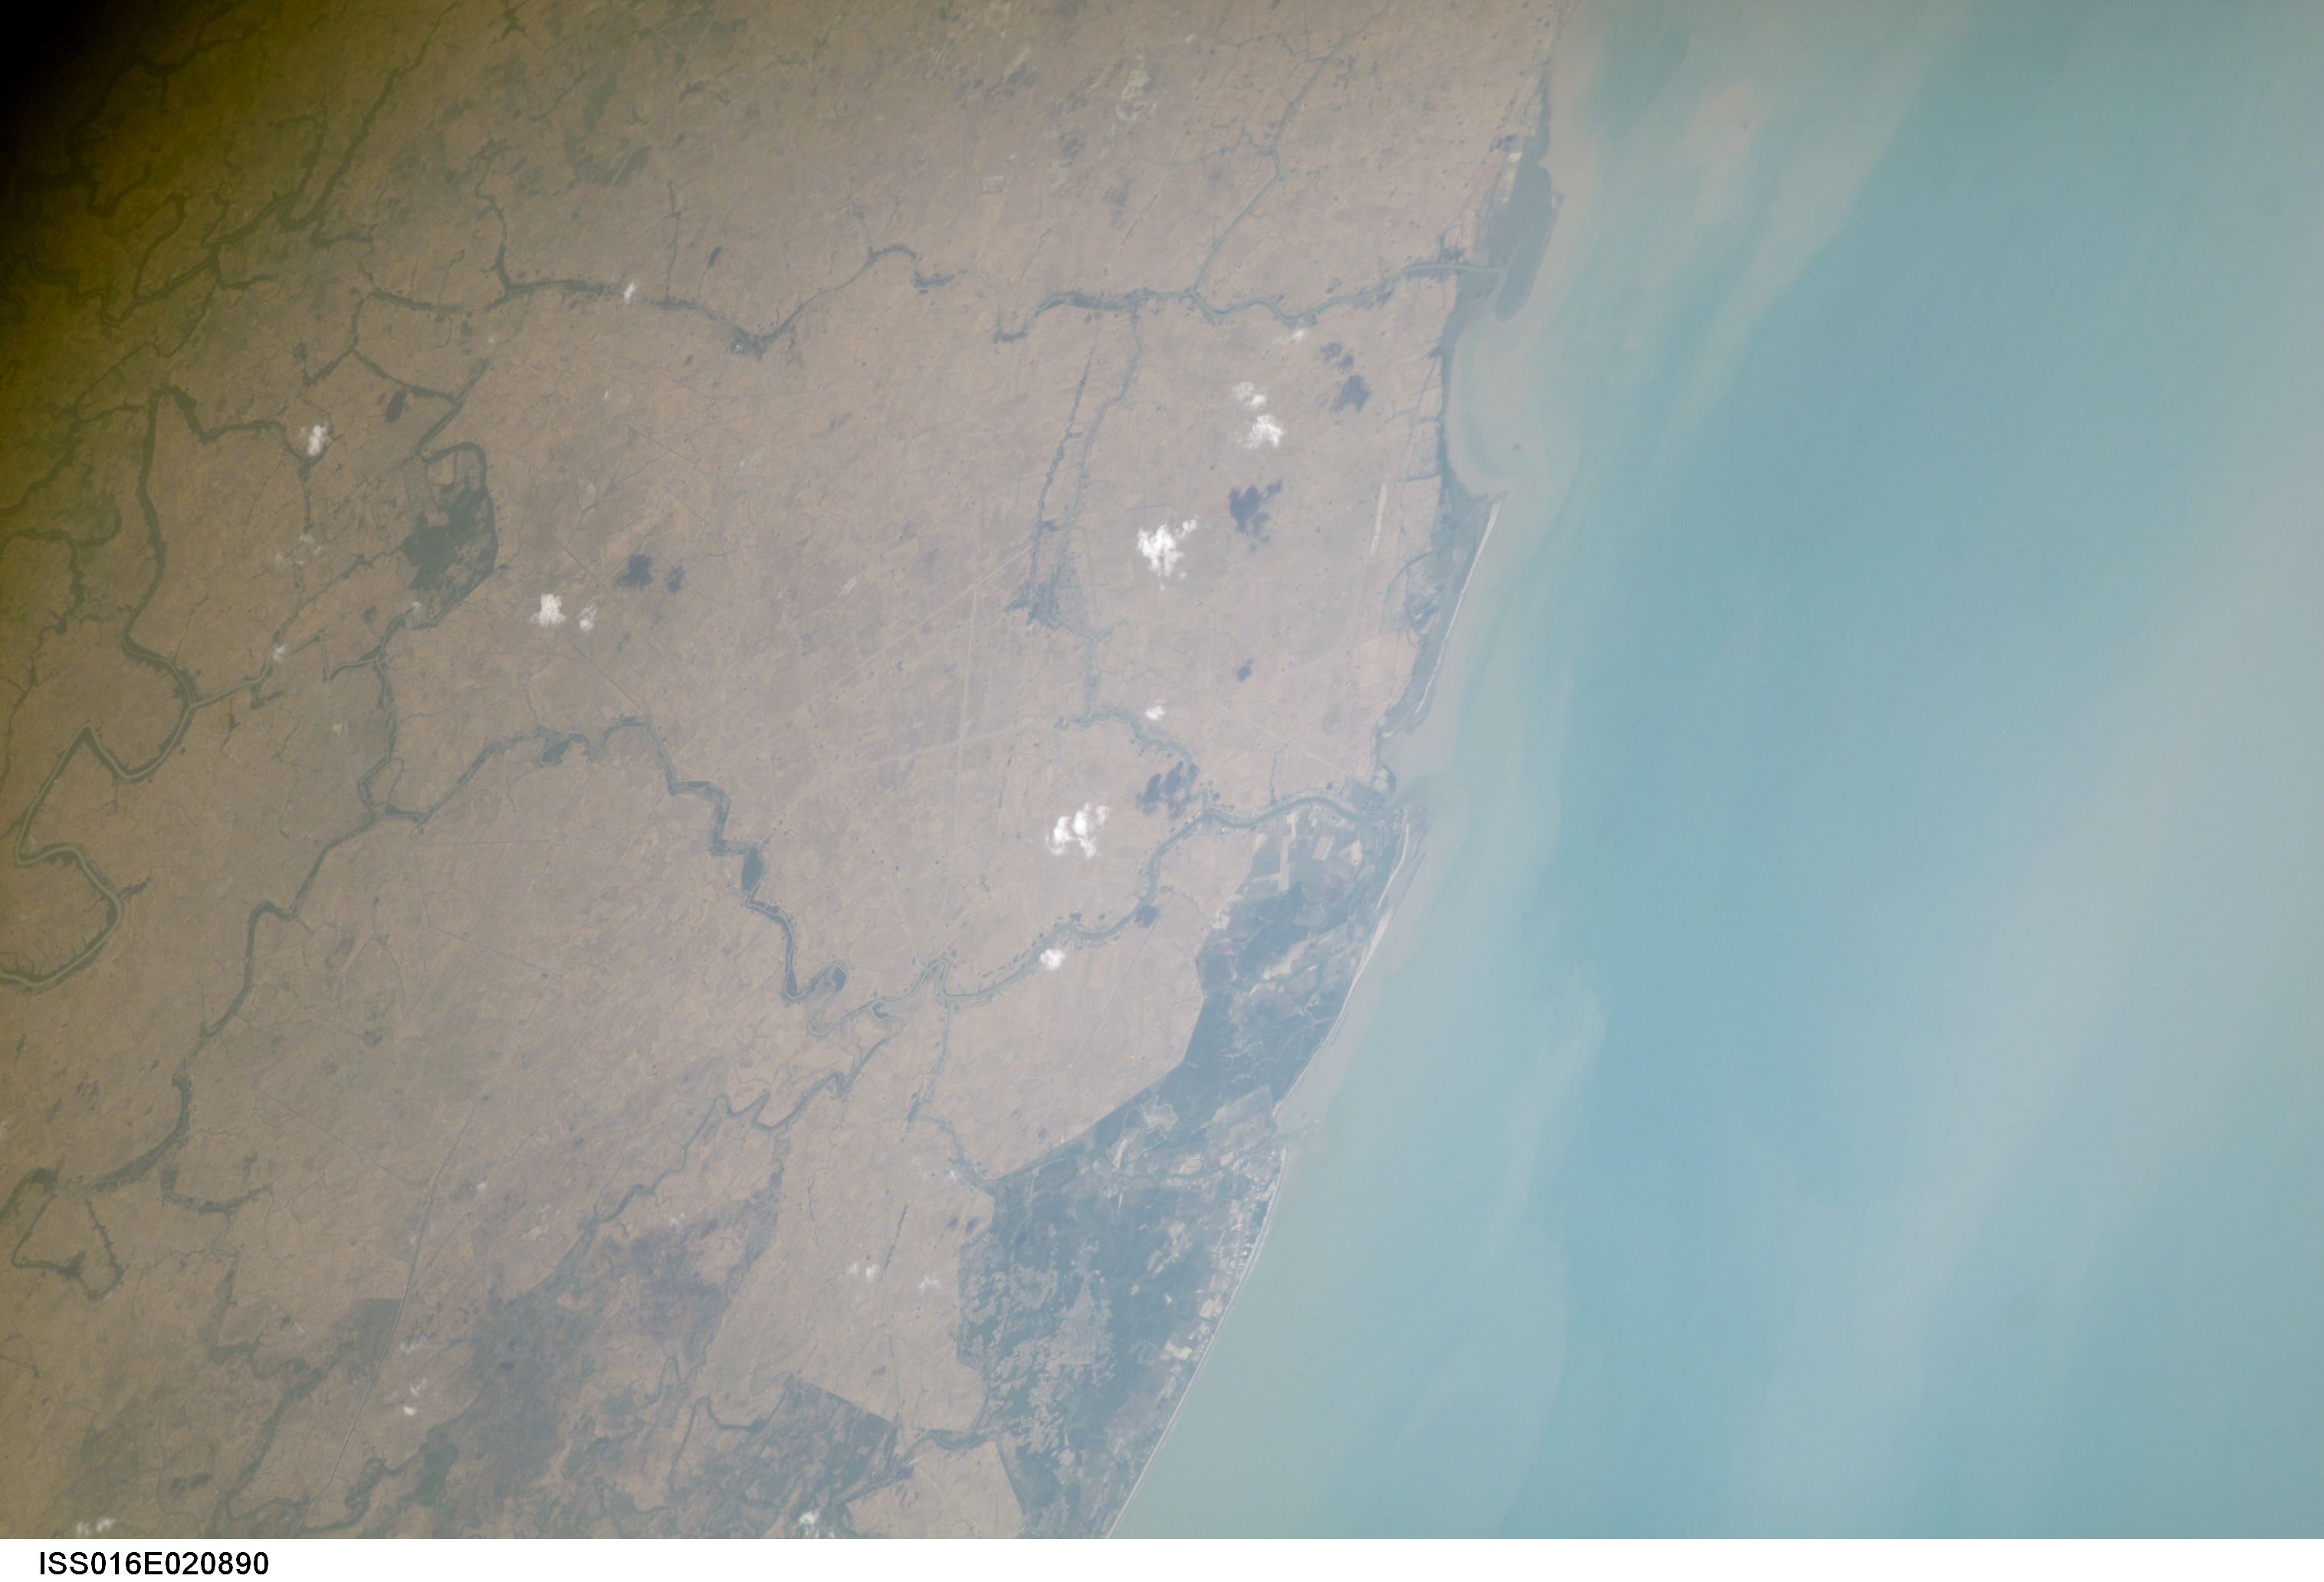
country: MYANMAR (BURMA)
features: IRRAWADDY DELTA
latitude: 16.0
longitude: 95.7
